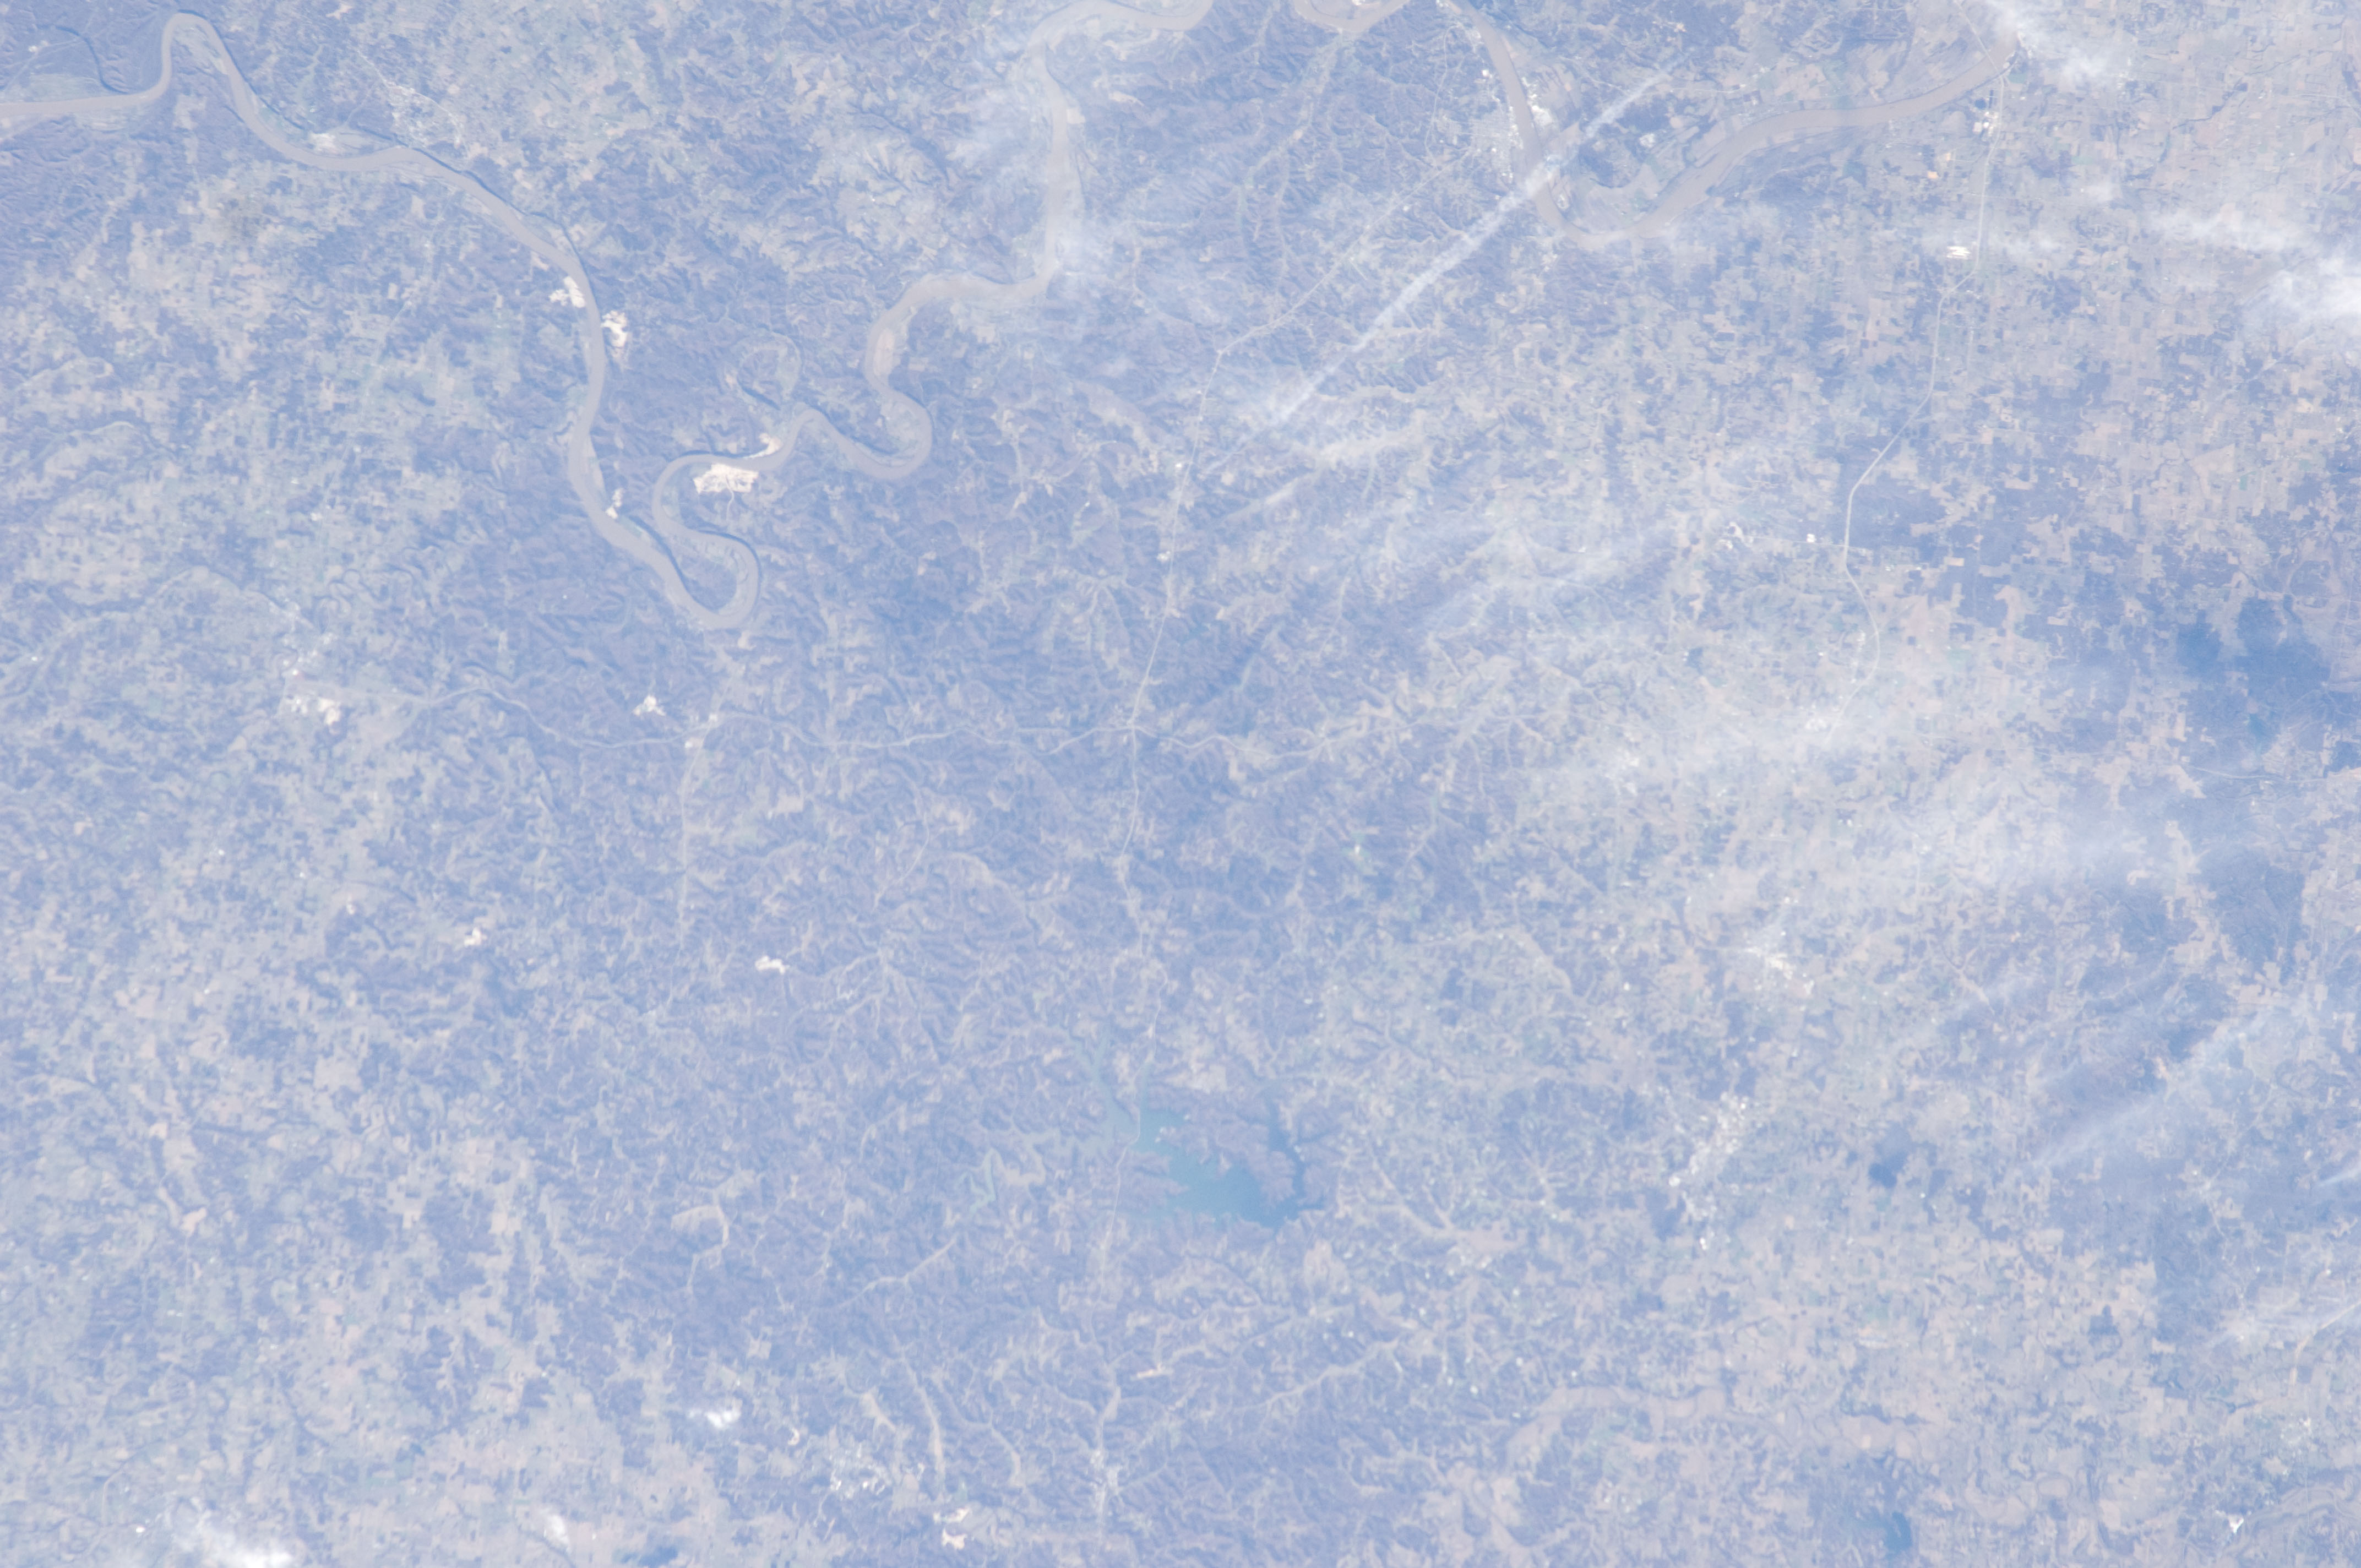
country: USA-INDIANA
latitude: 38.3
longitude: -86.6
